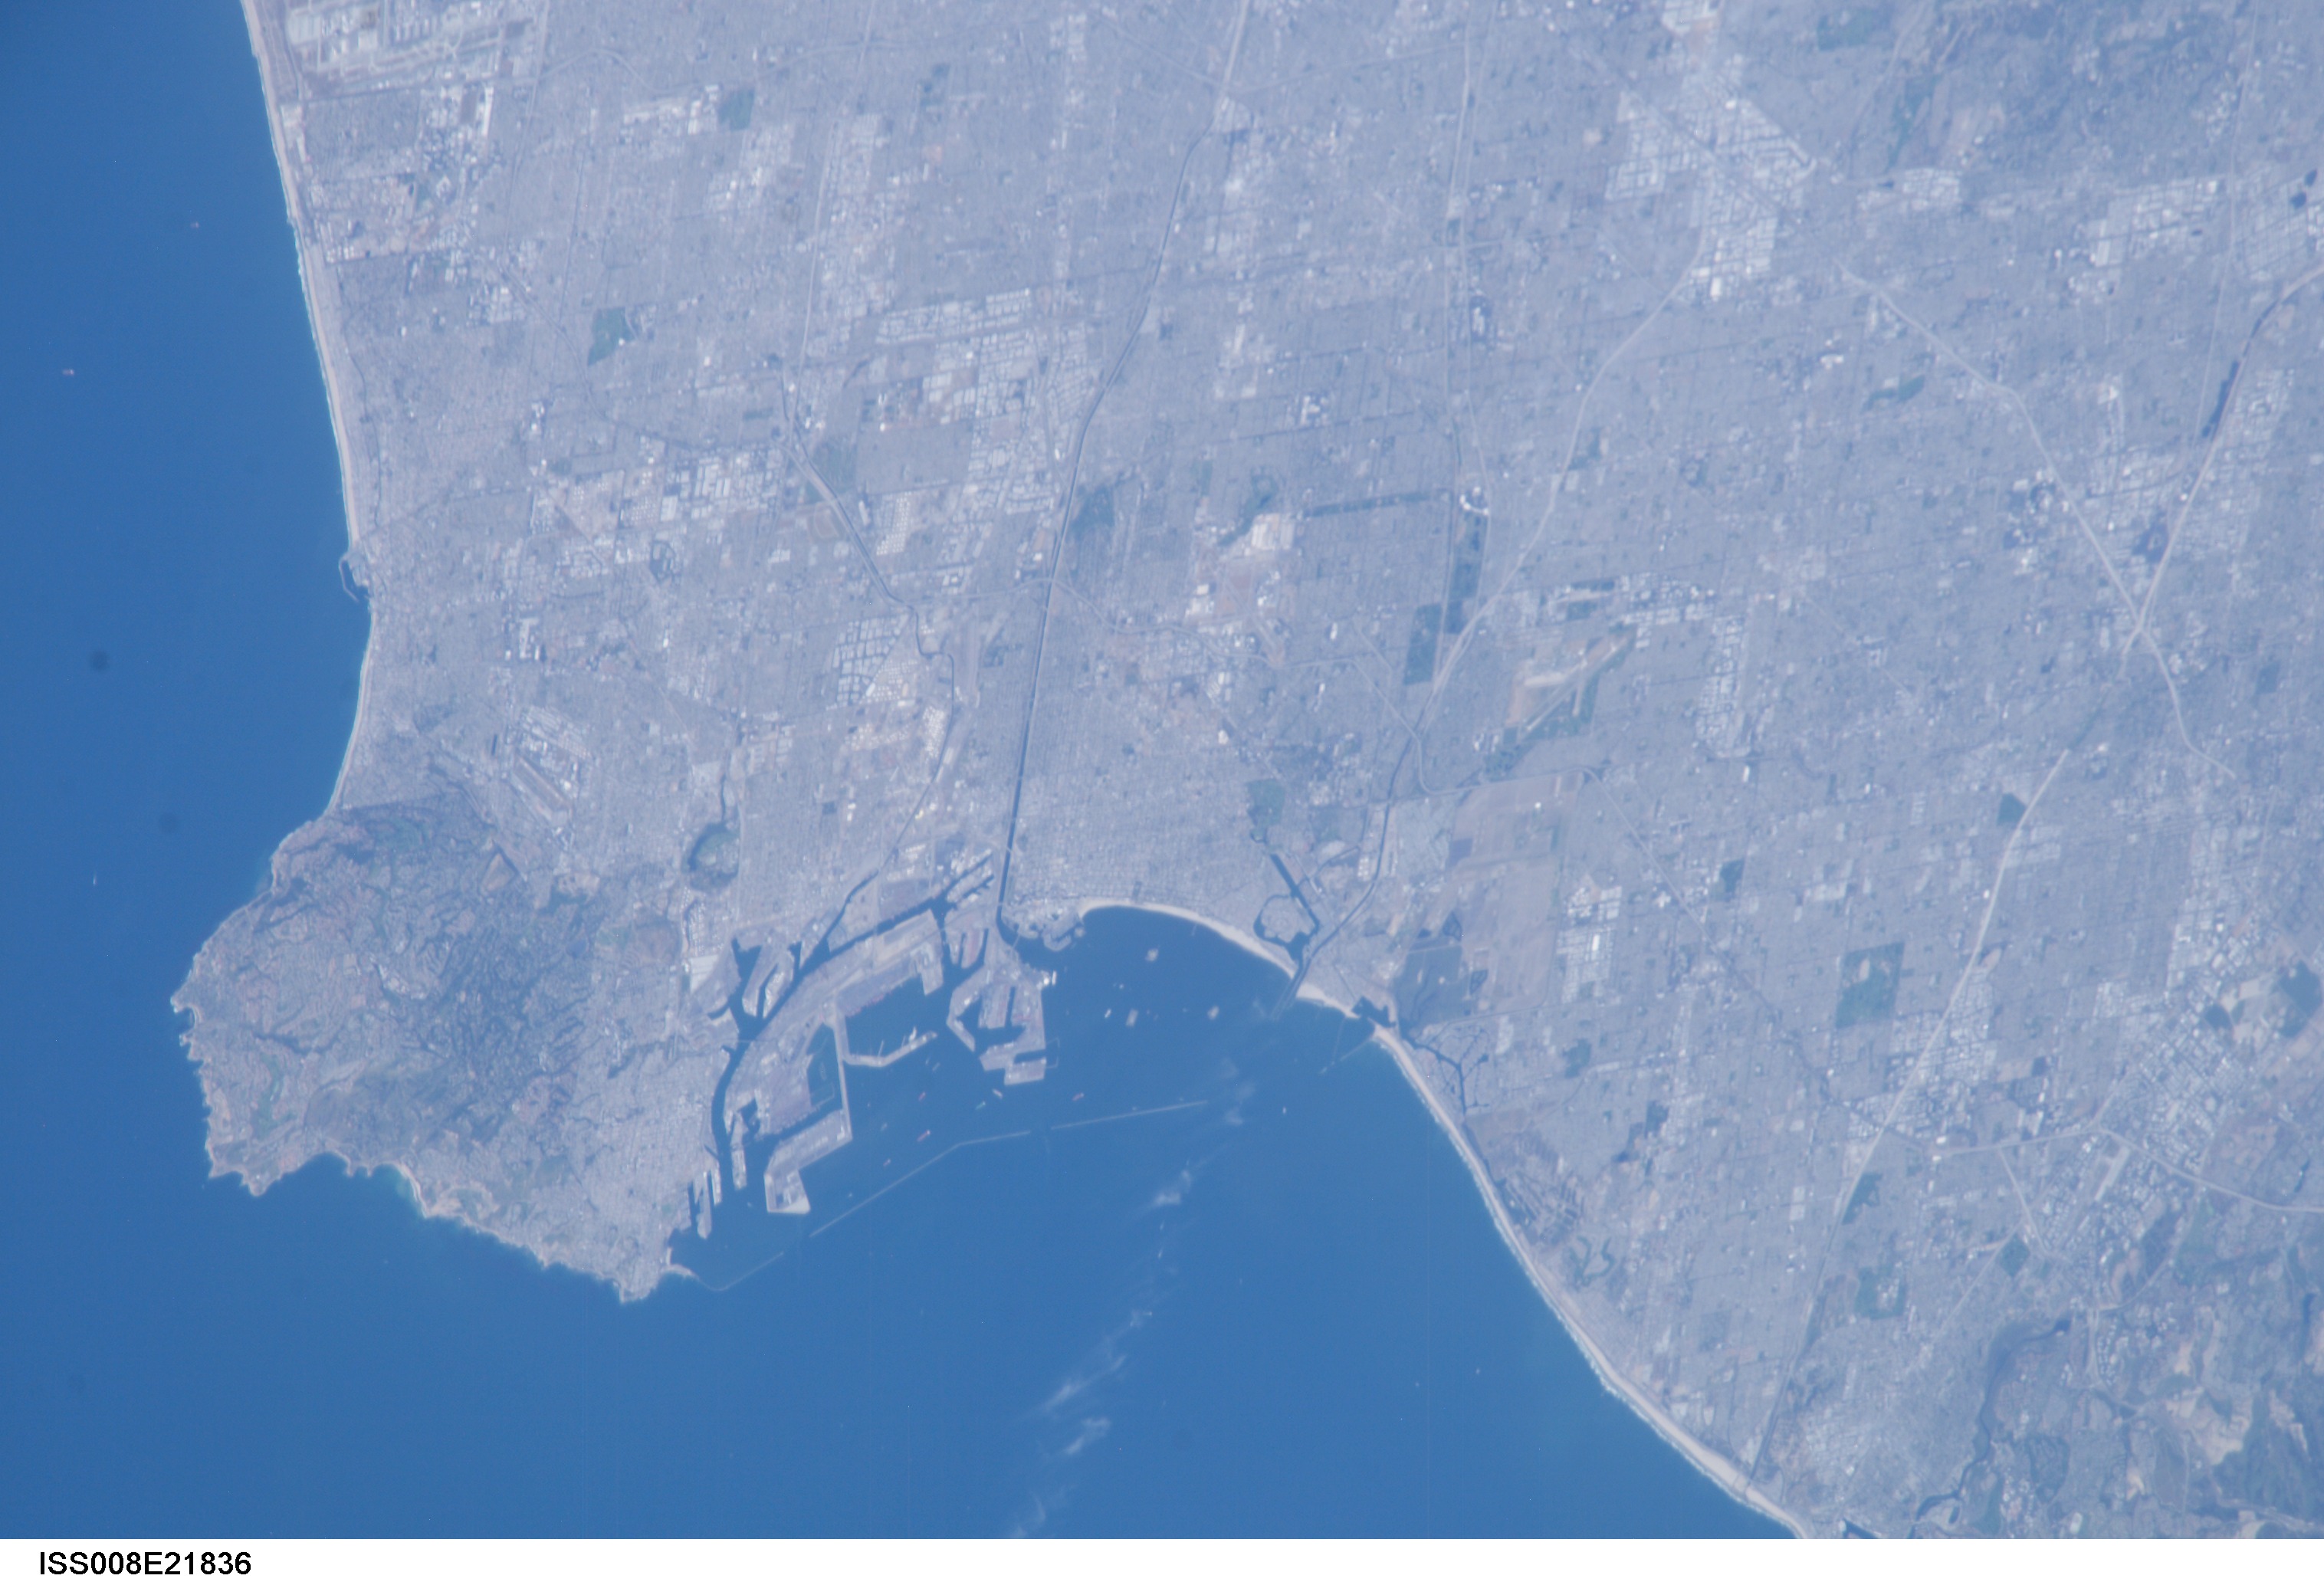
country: USA-CALIFORNIA
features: LONG BEACH HARBOR, LONG BEACH
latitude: 34.0
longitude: -118.0
